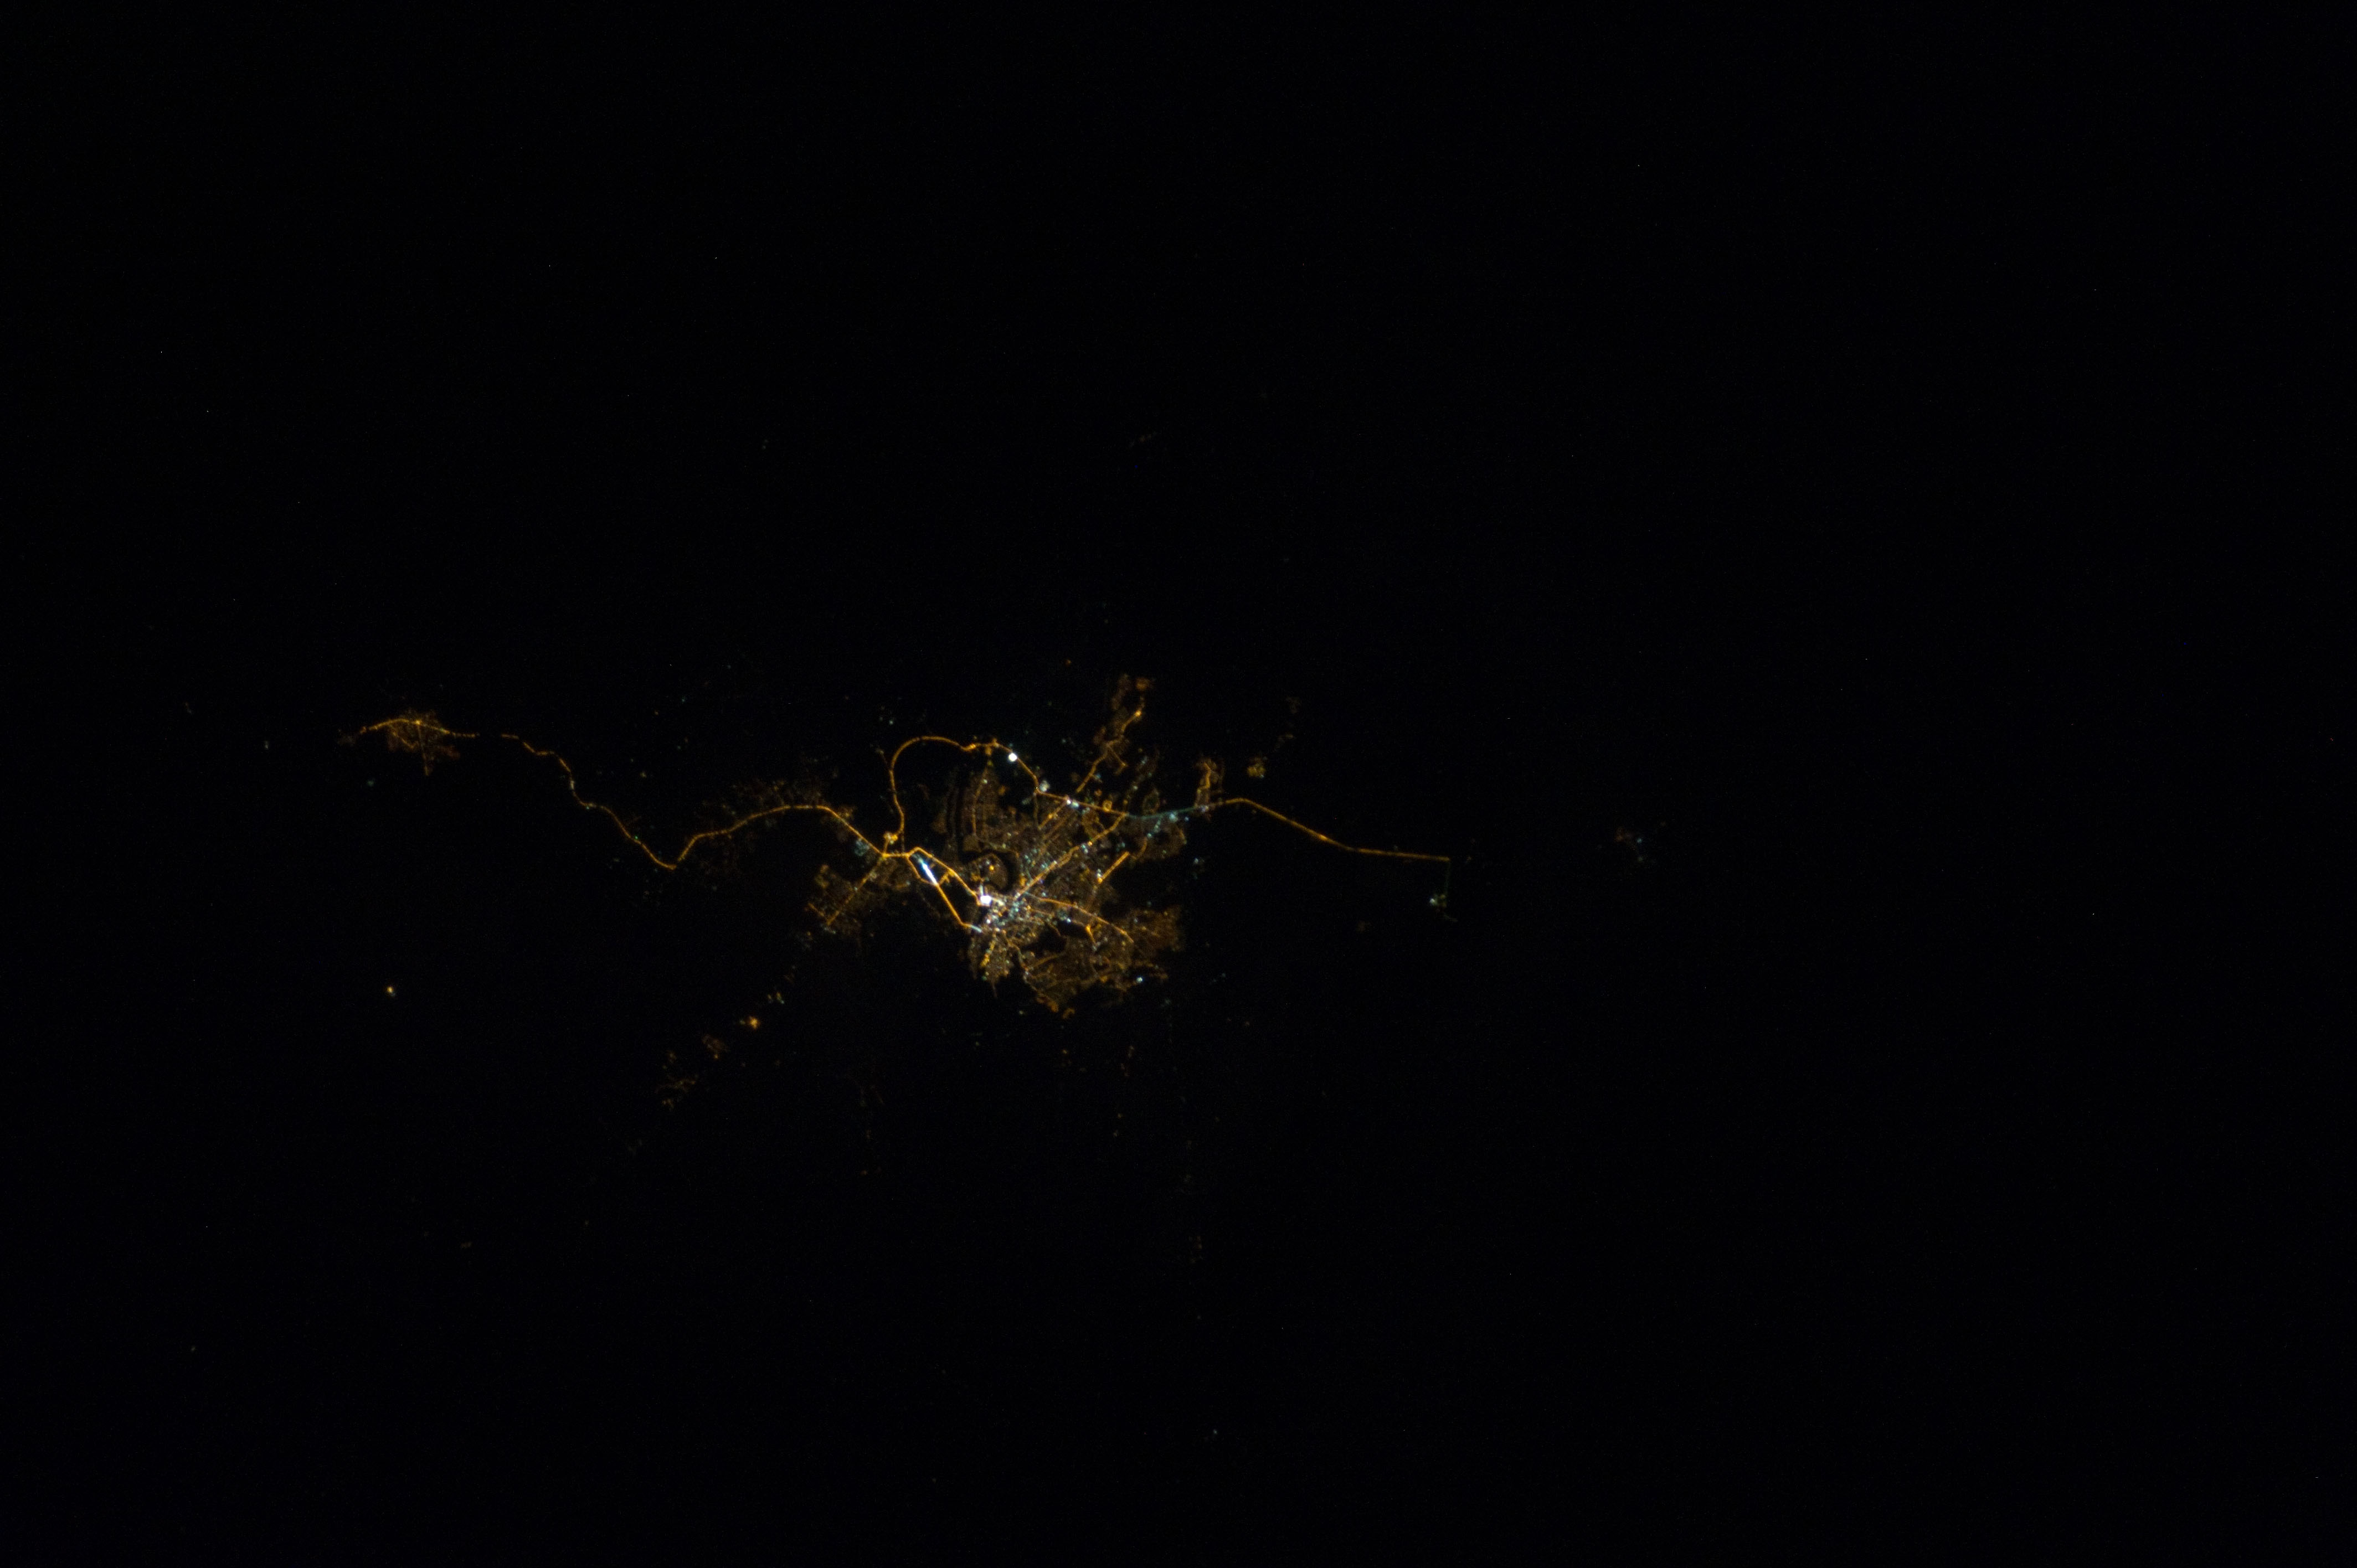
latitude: -10.0
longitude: -67.8
